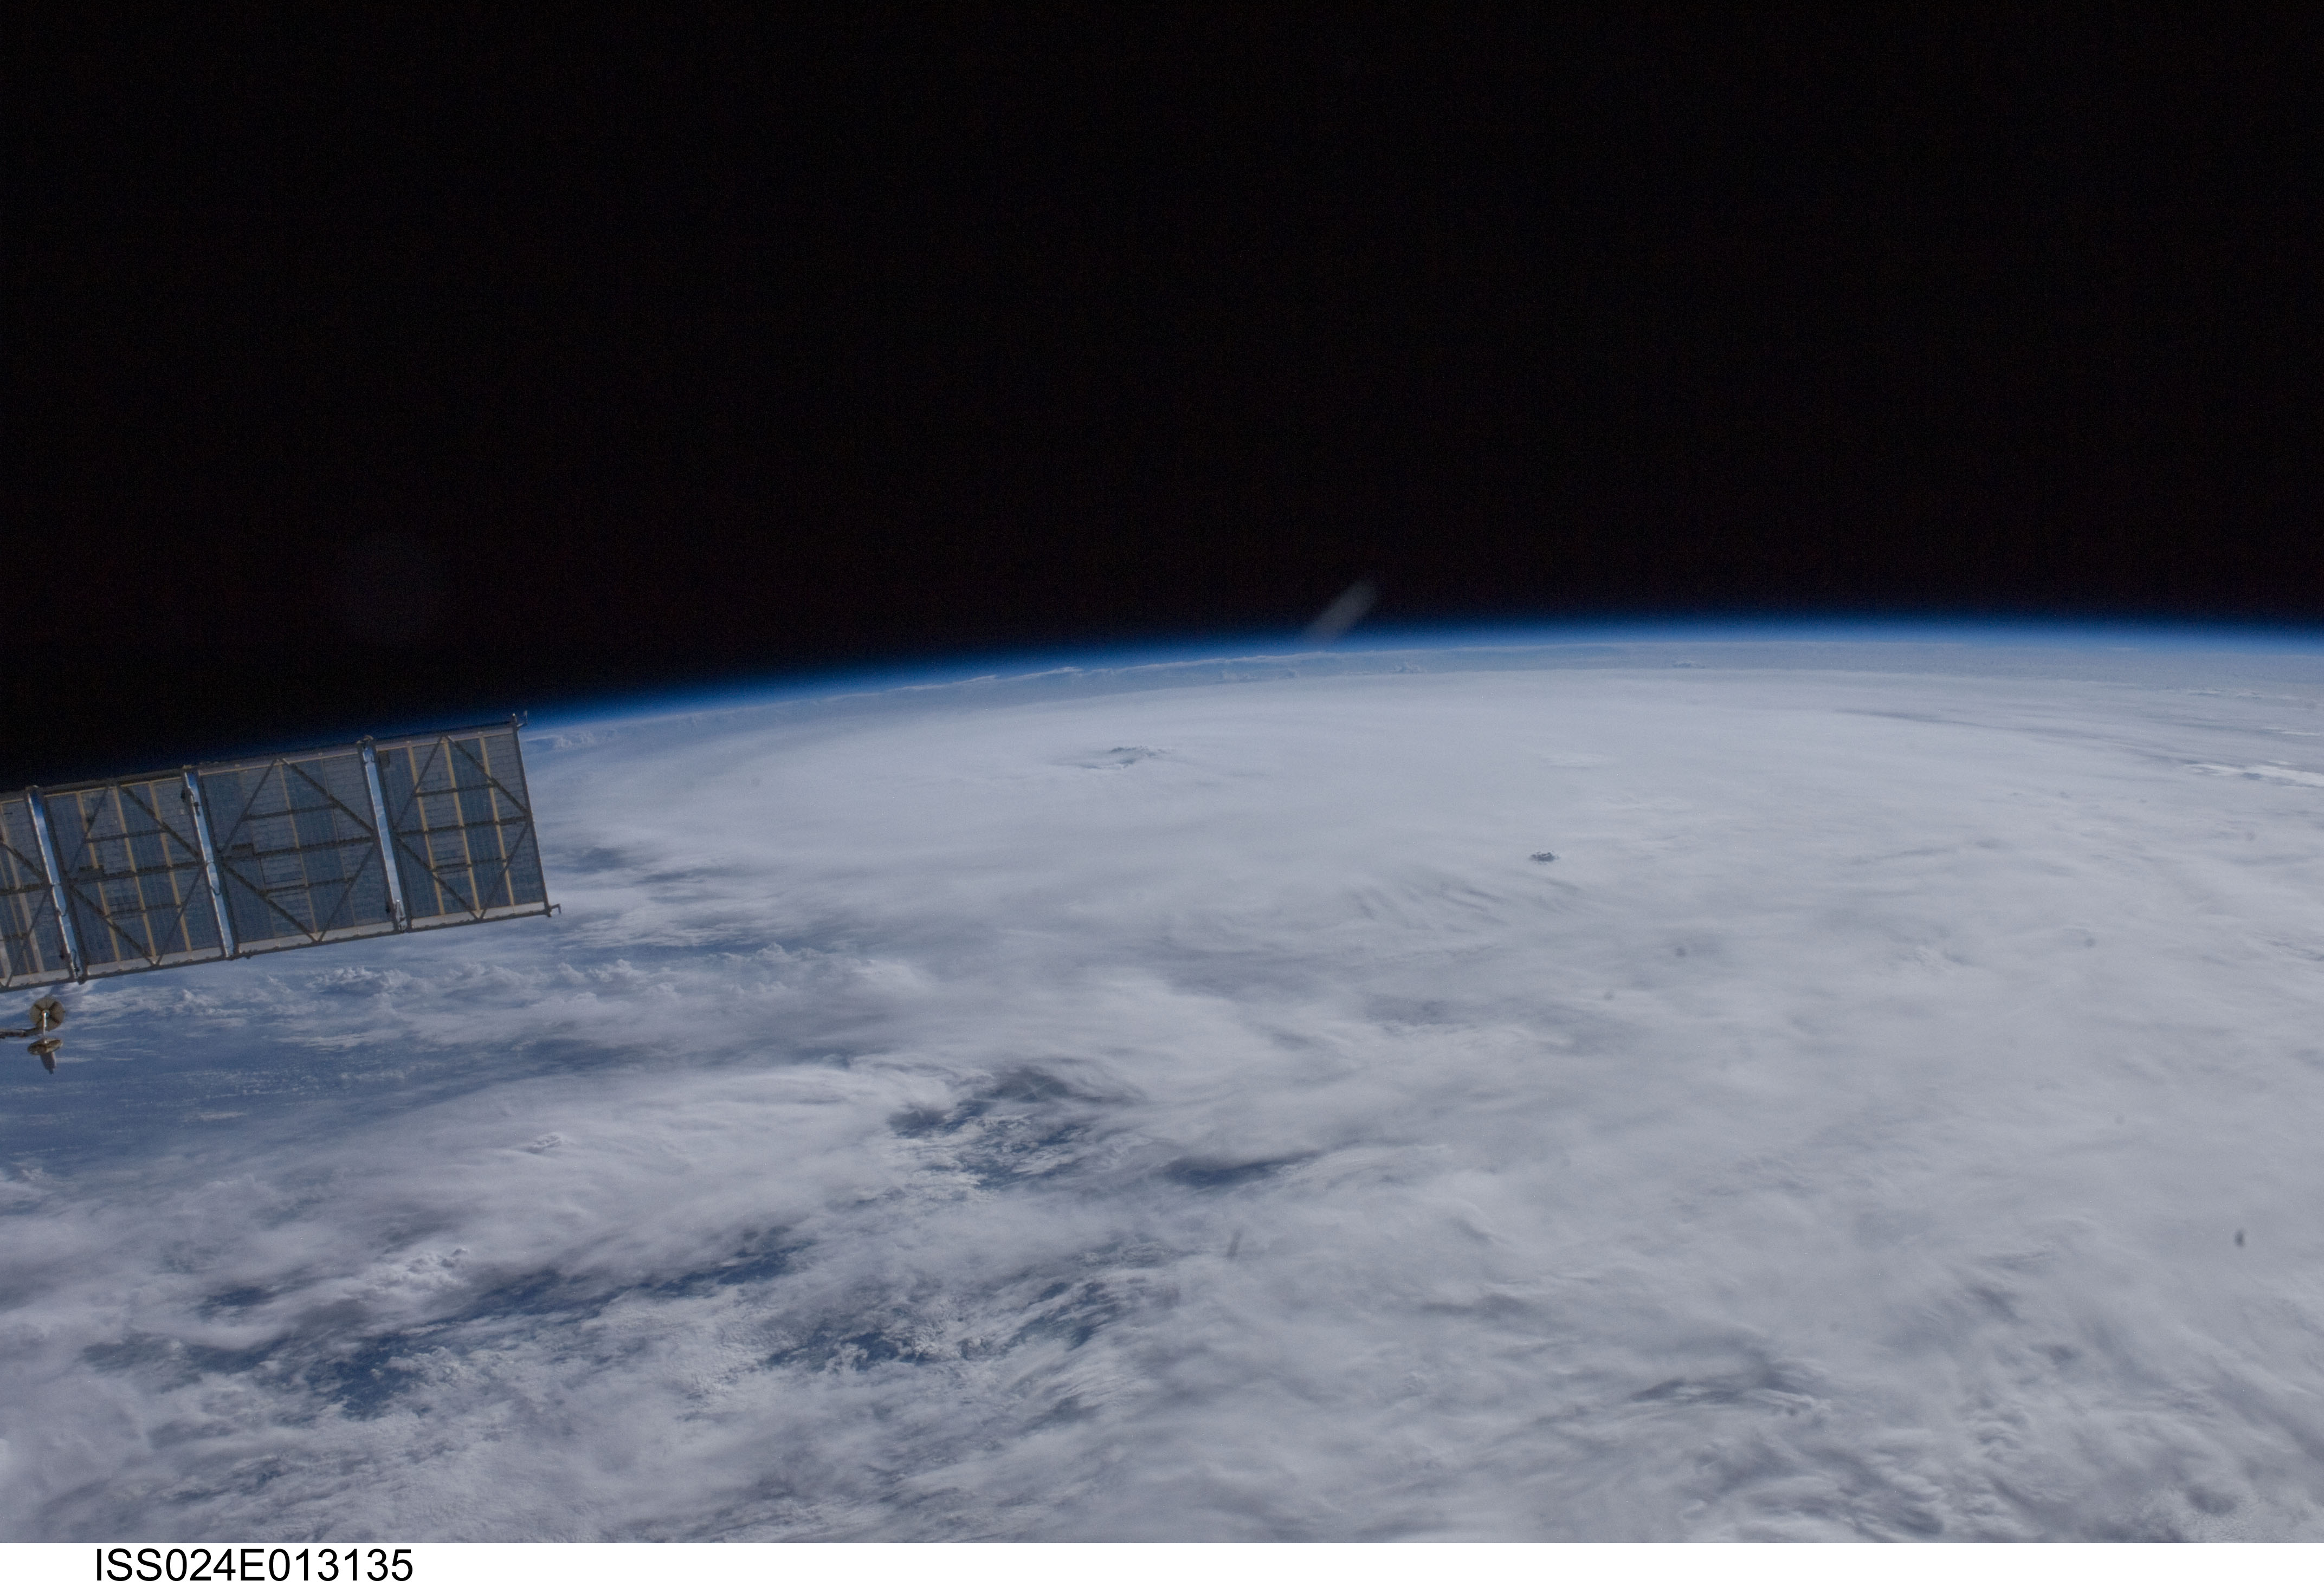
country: ATLANTIC OCEAN
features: PAN-HURRICANE EARL, EYE, SPIRAL BANDS, SEA SURFACE GLINT, ISS
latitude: 26.5
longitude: -73.5
